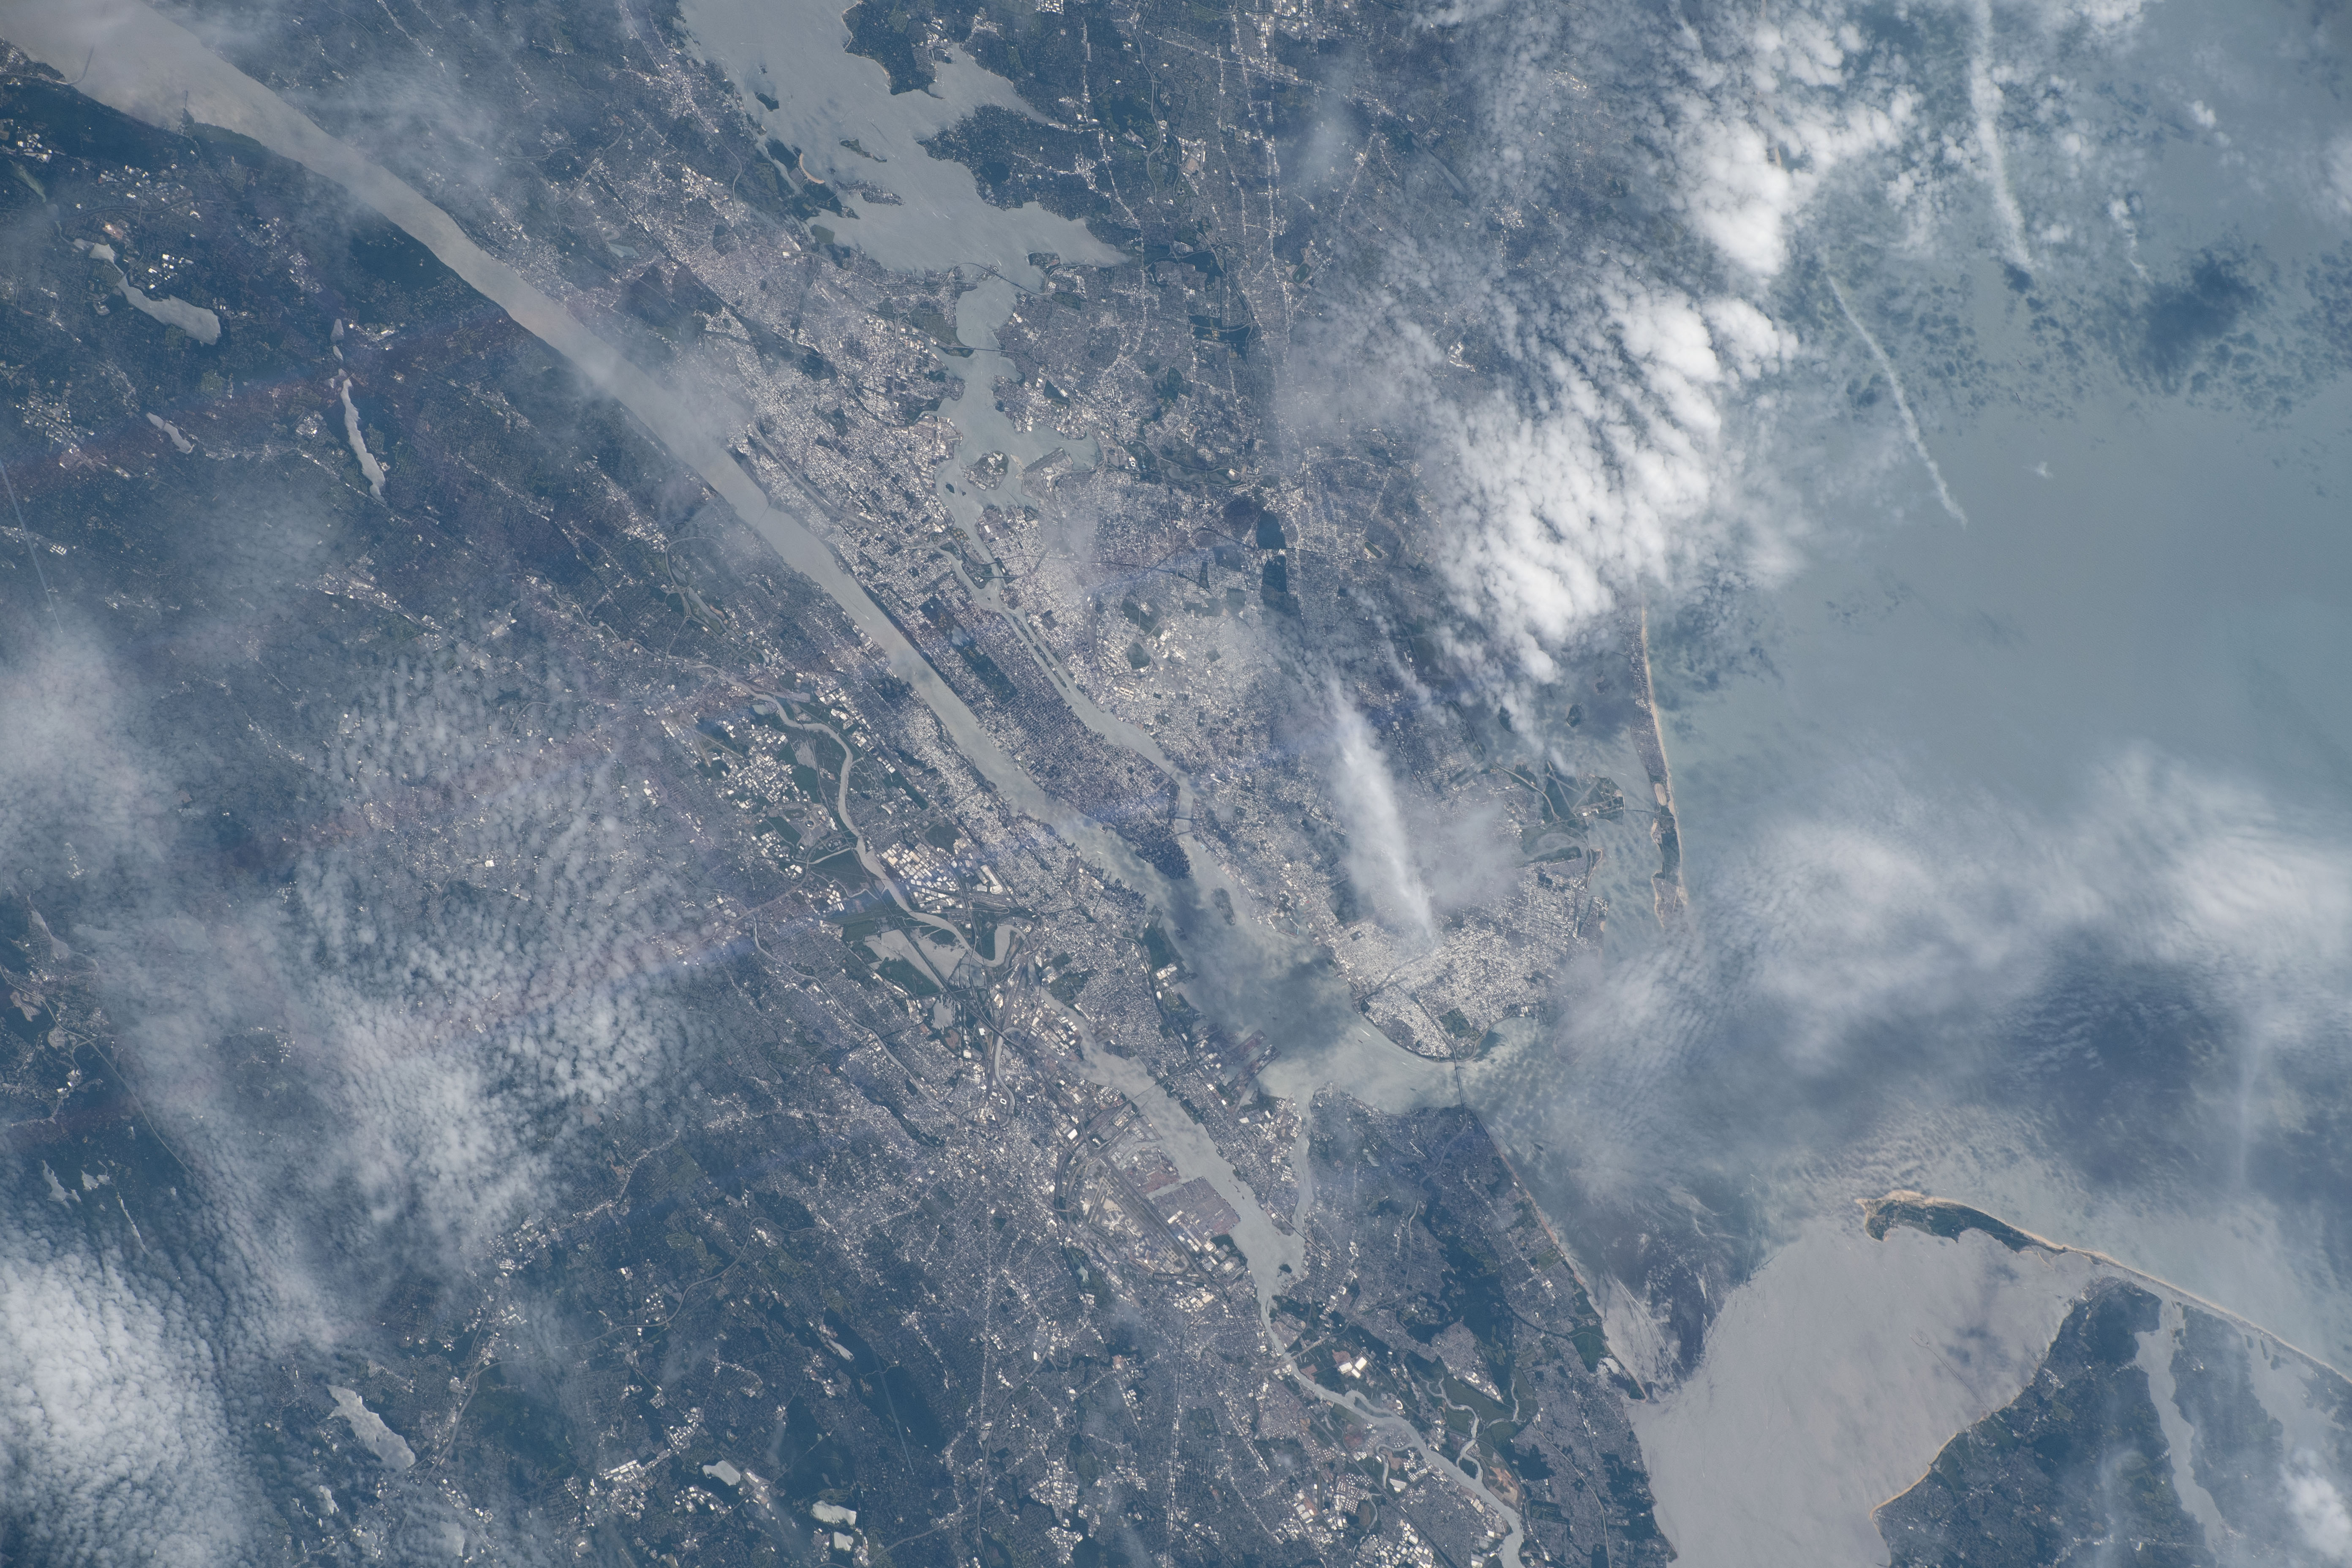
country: USA-NEW YORK
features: MANHATTAN, NEW YORK, UNION CITY, JERSEY CITY, QUEENS, BROOKLYN, STATEN ISLAND, HUDSON RIVER, LOWER BAY, YONKERS
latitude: 40.7
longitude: -74.0
